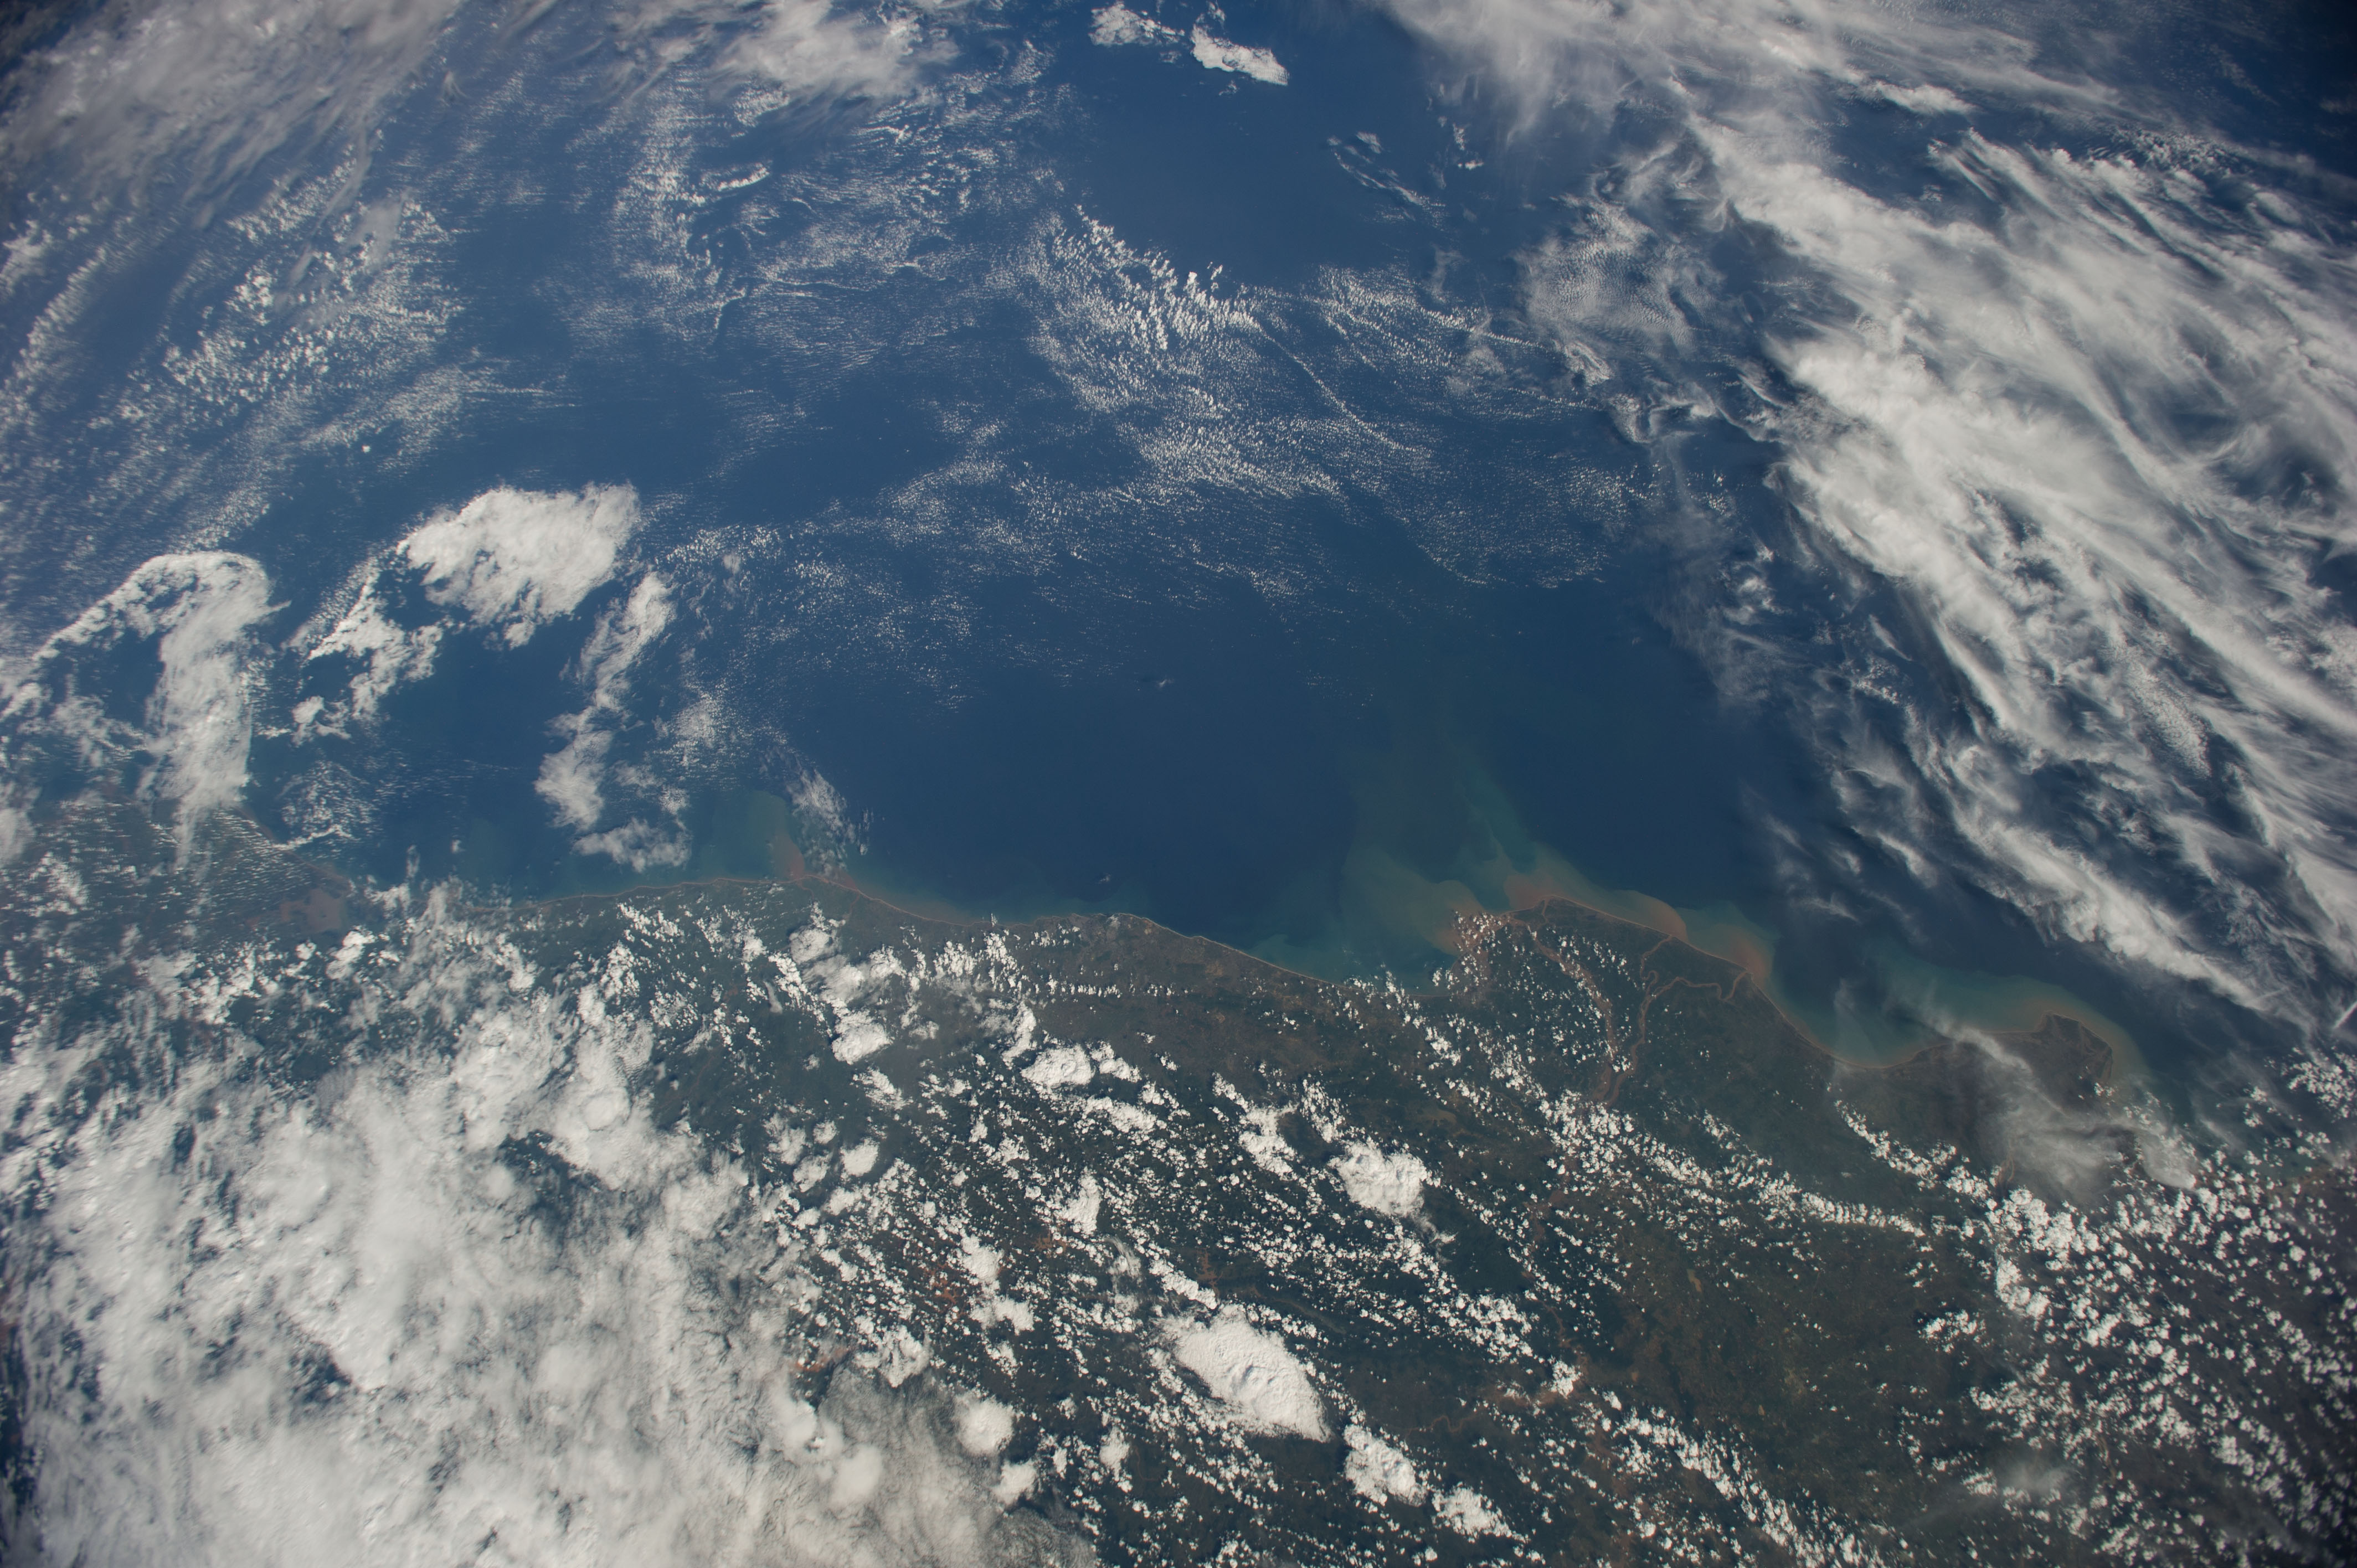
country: INDIA
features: BAY OF BENGAL, COAST OF INDIA
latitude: 17.2
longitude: 83.3
